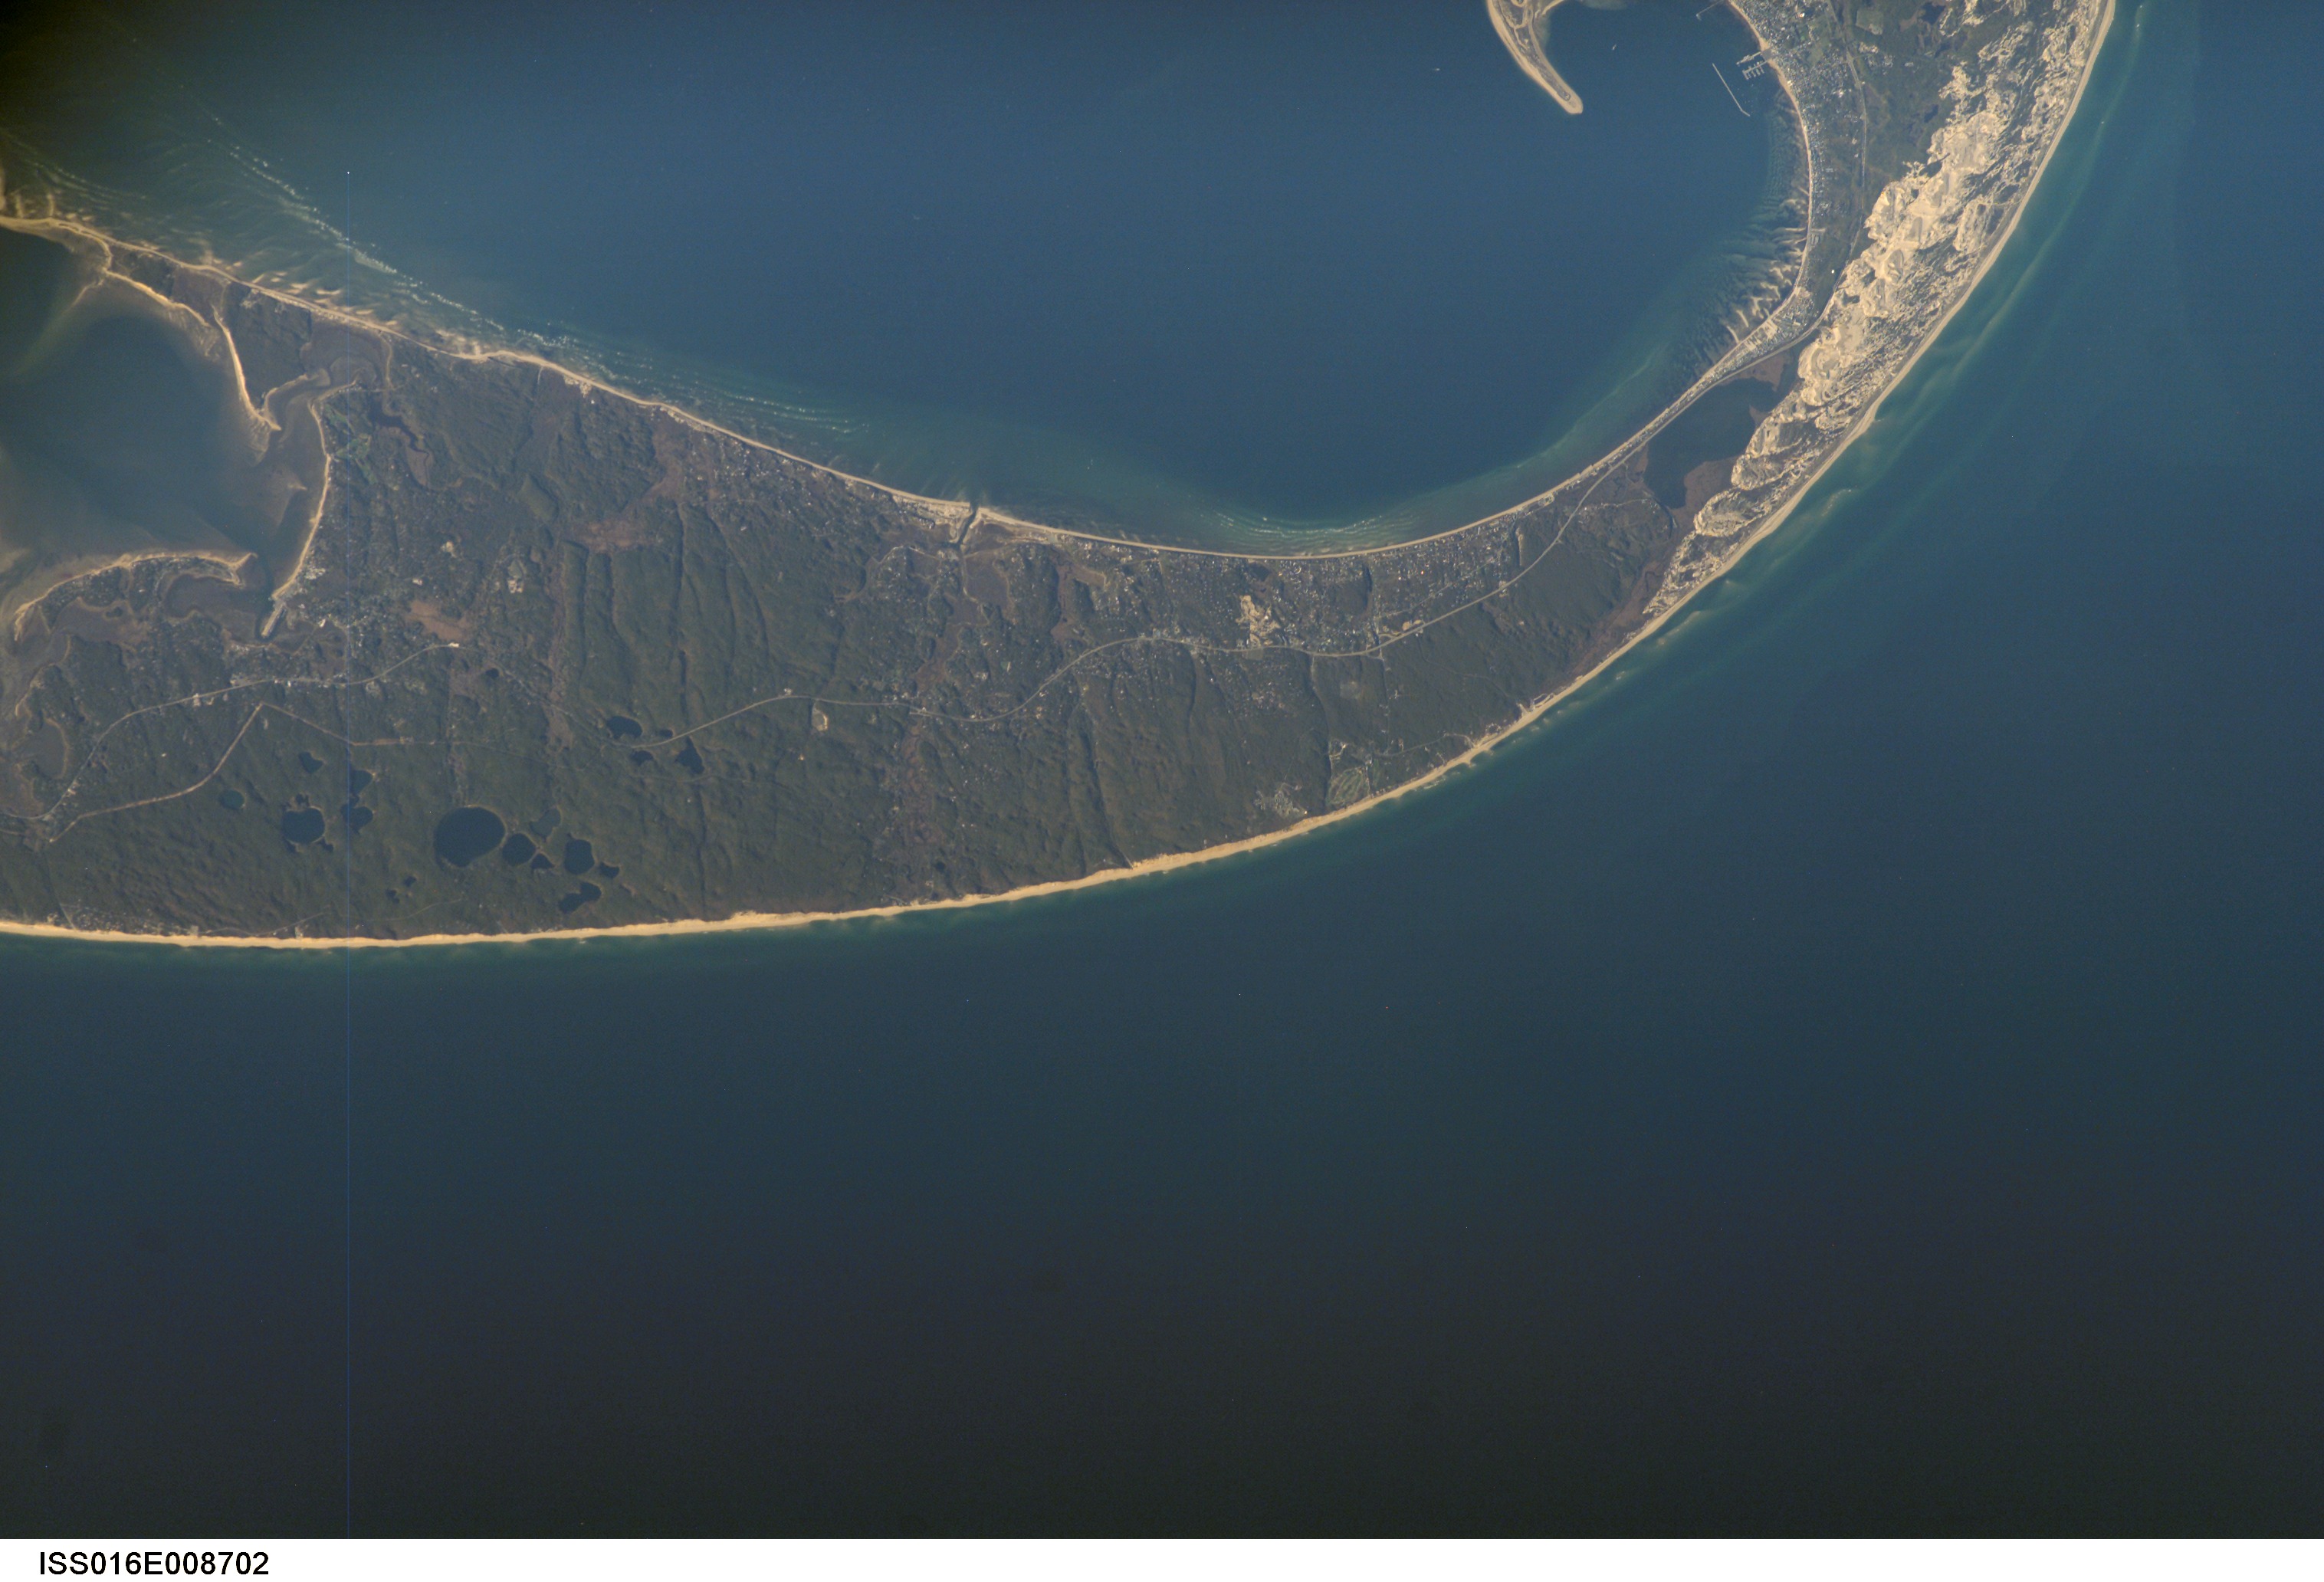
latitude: 42.0
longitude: -70.1
